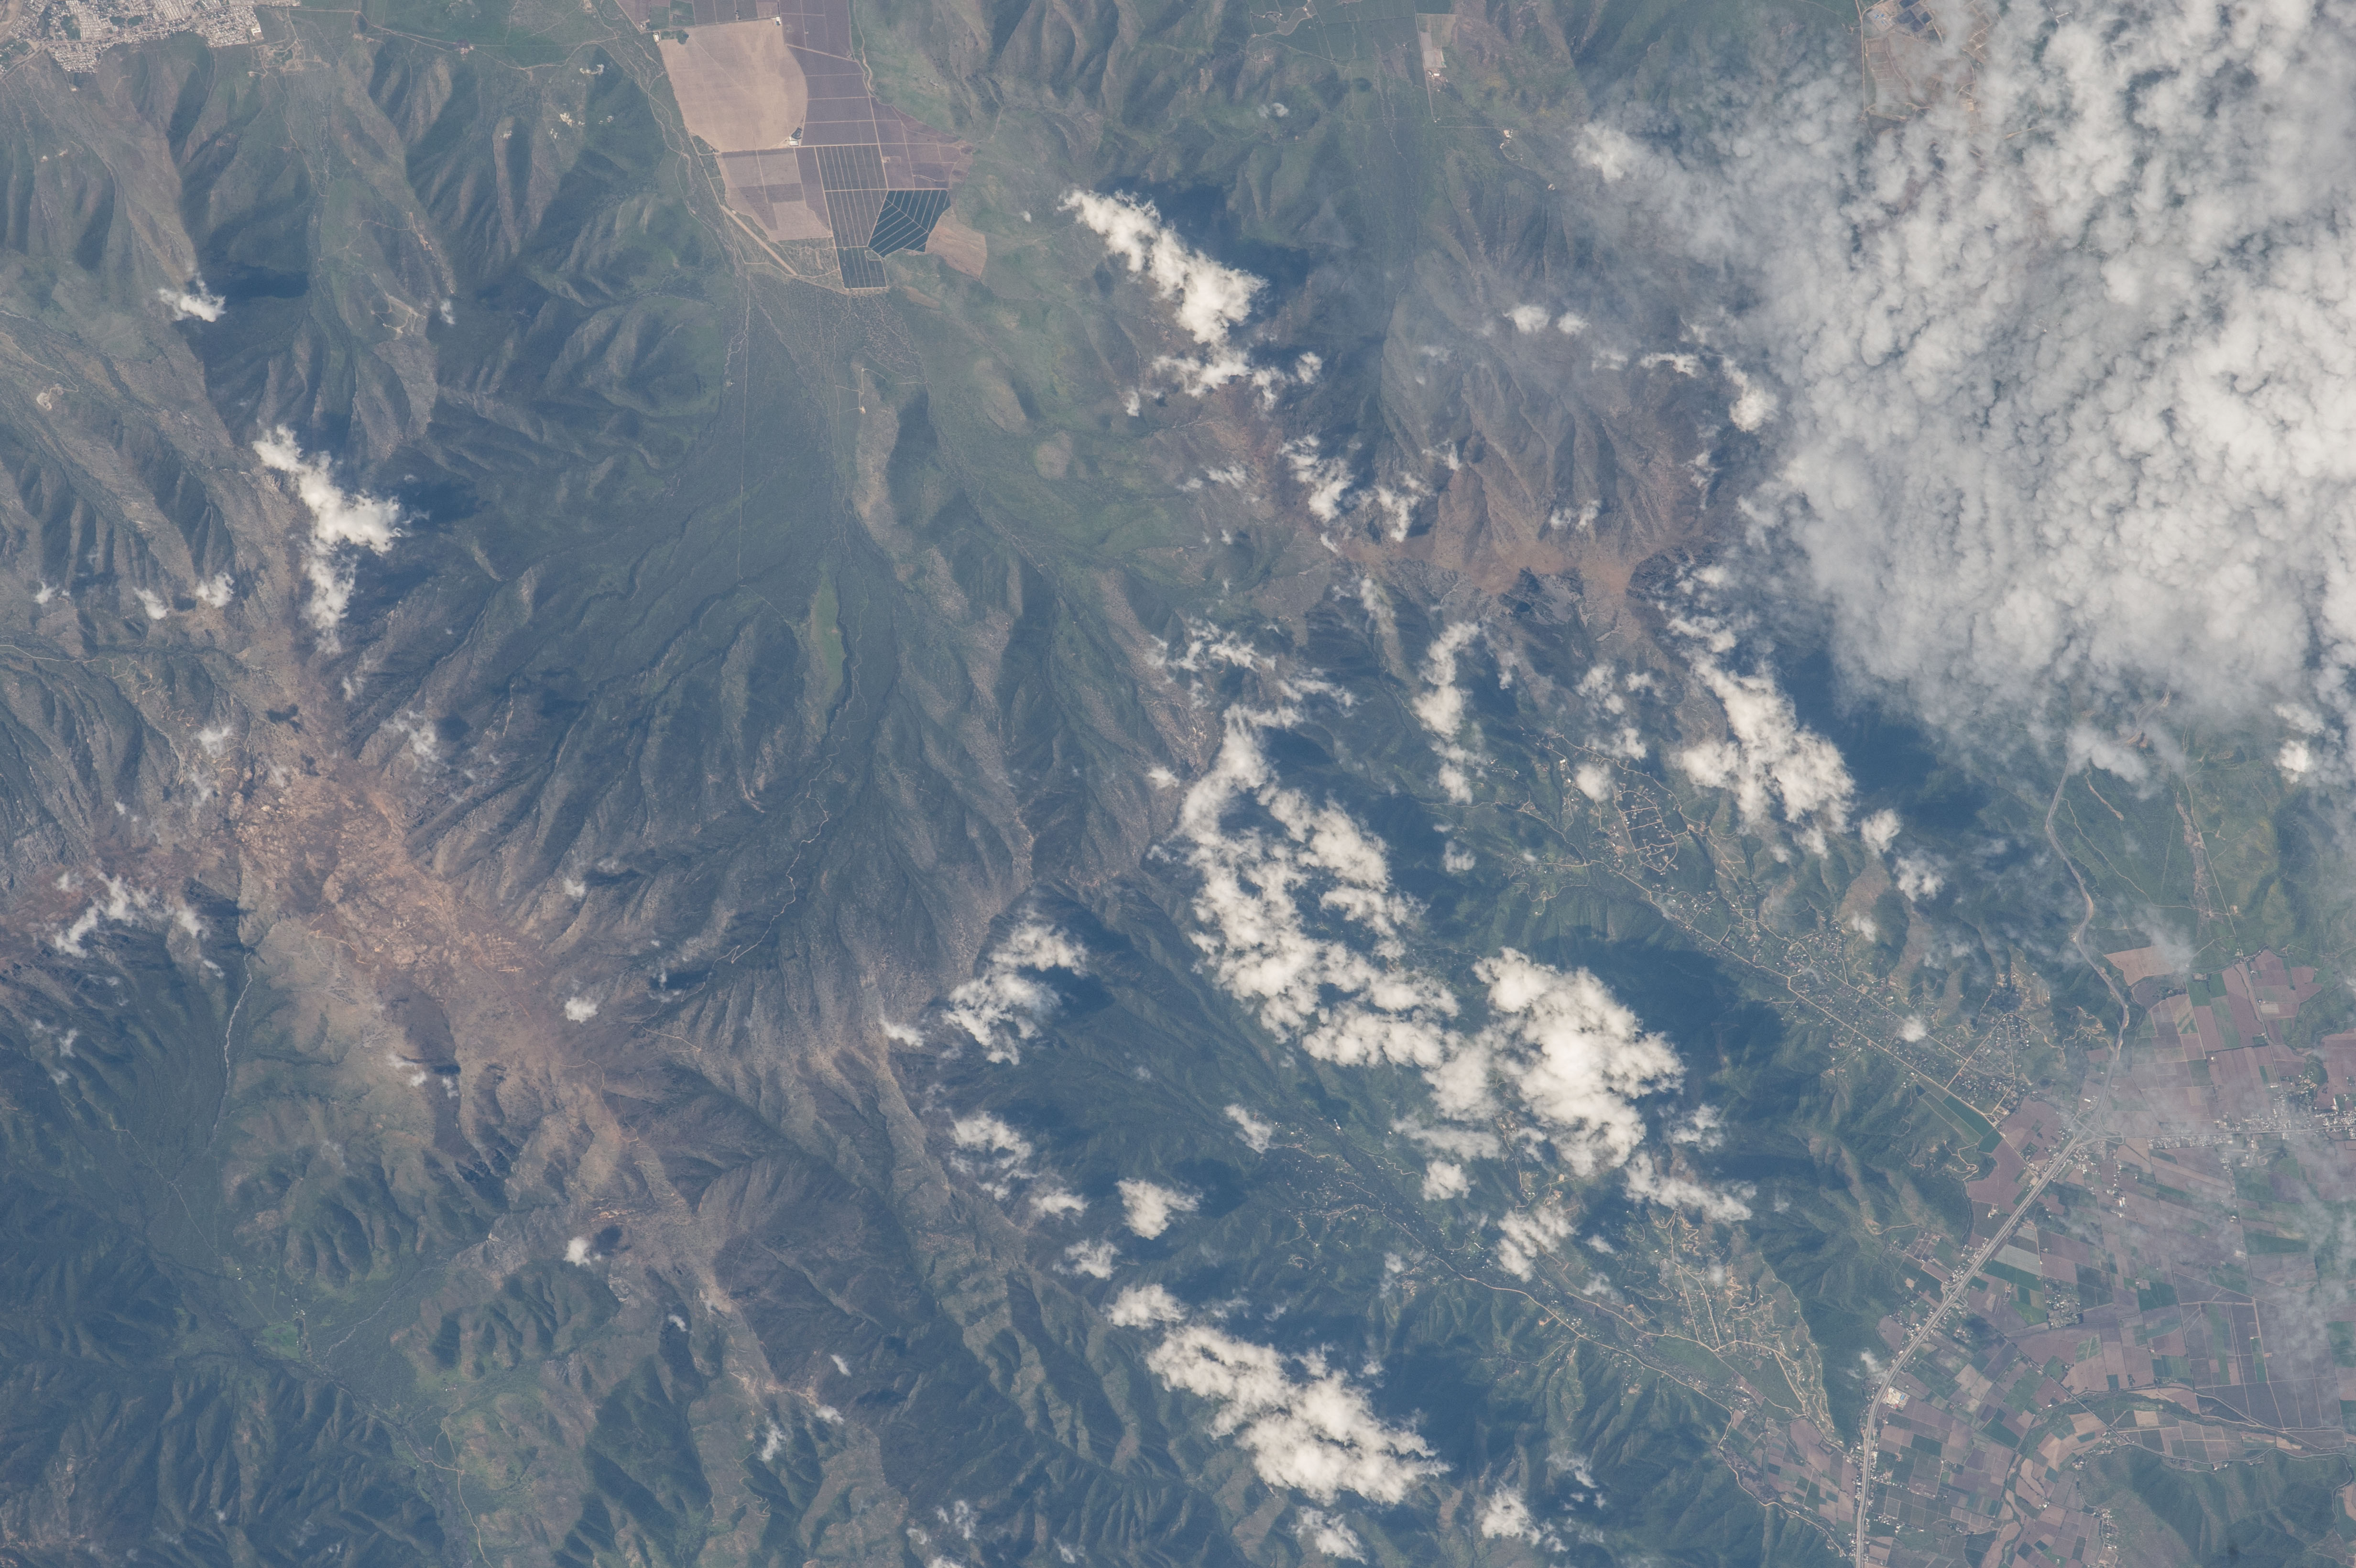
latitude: -33.4
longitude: -71.0
